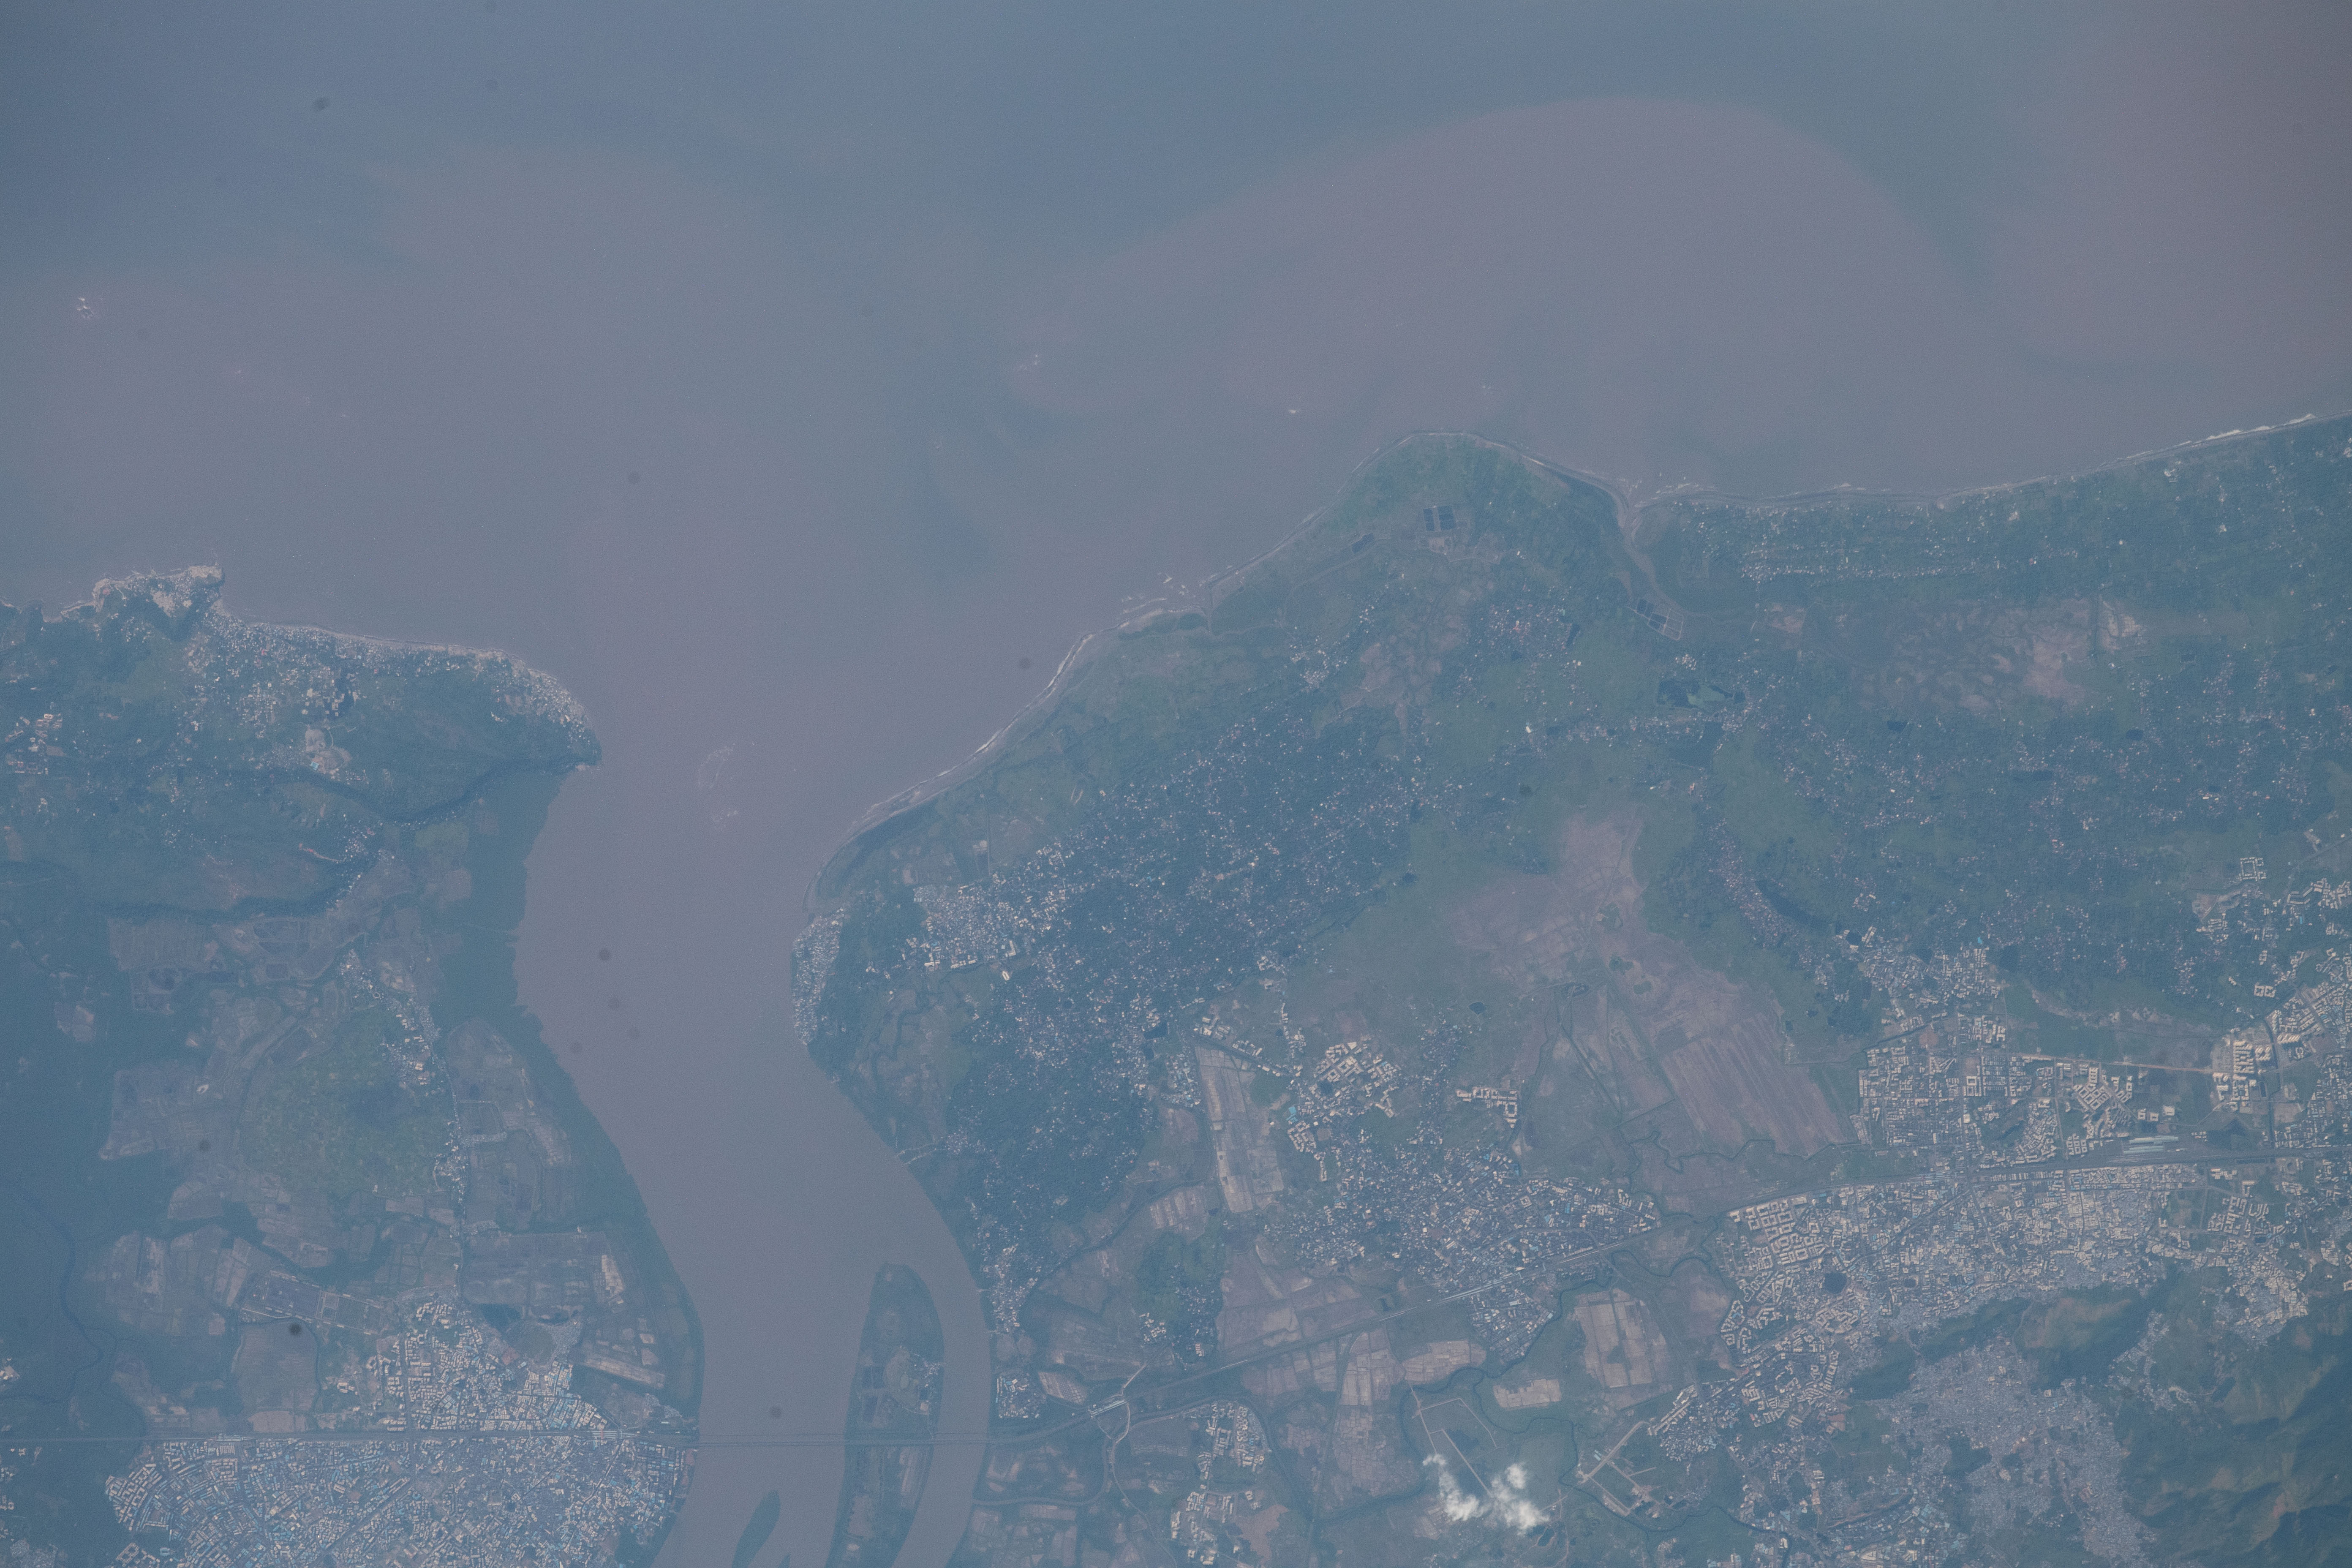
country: INDIA
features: KARADI, YERODI WADI, SALOLI, KAULAR KH
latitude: 19.4
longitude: 72.8
